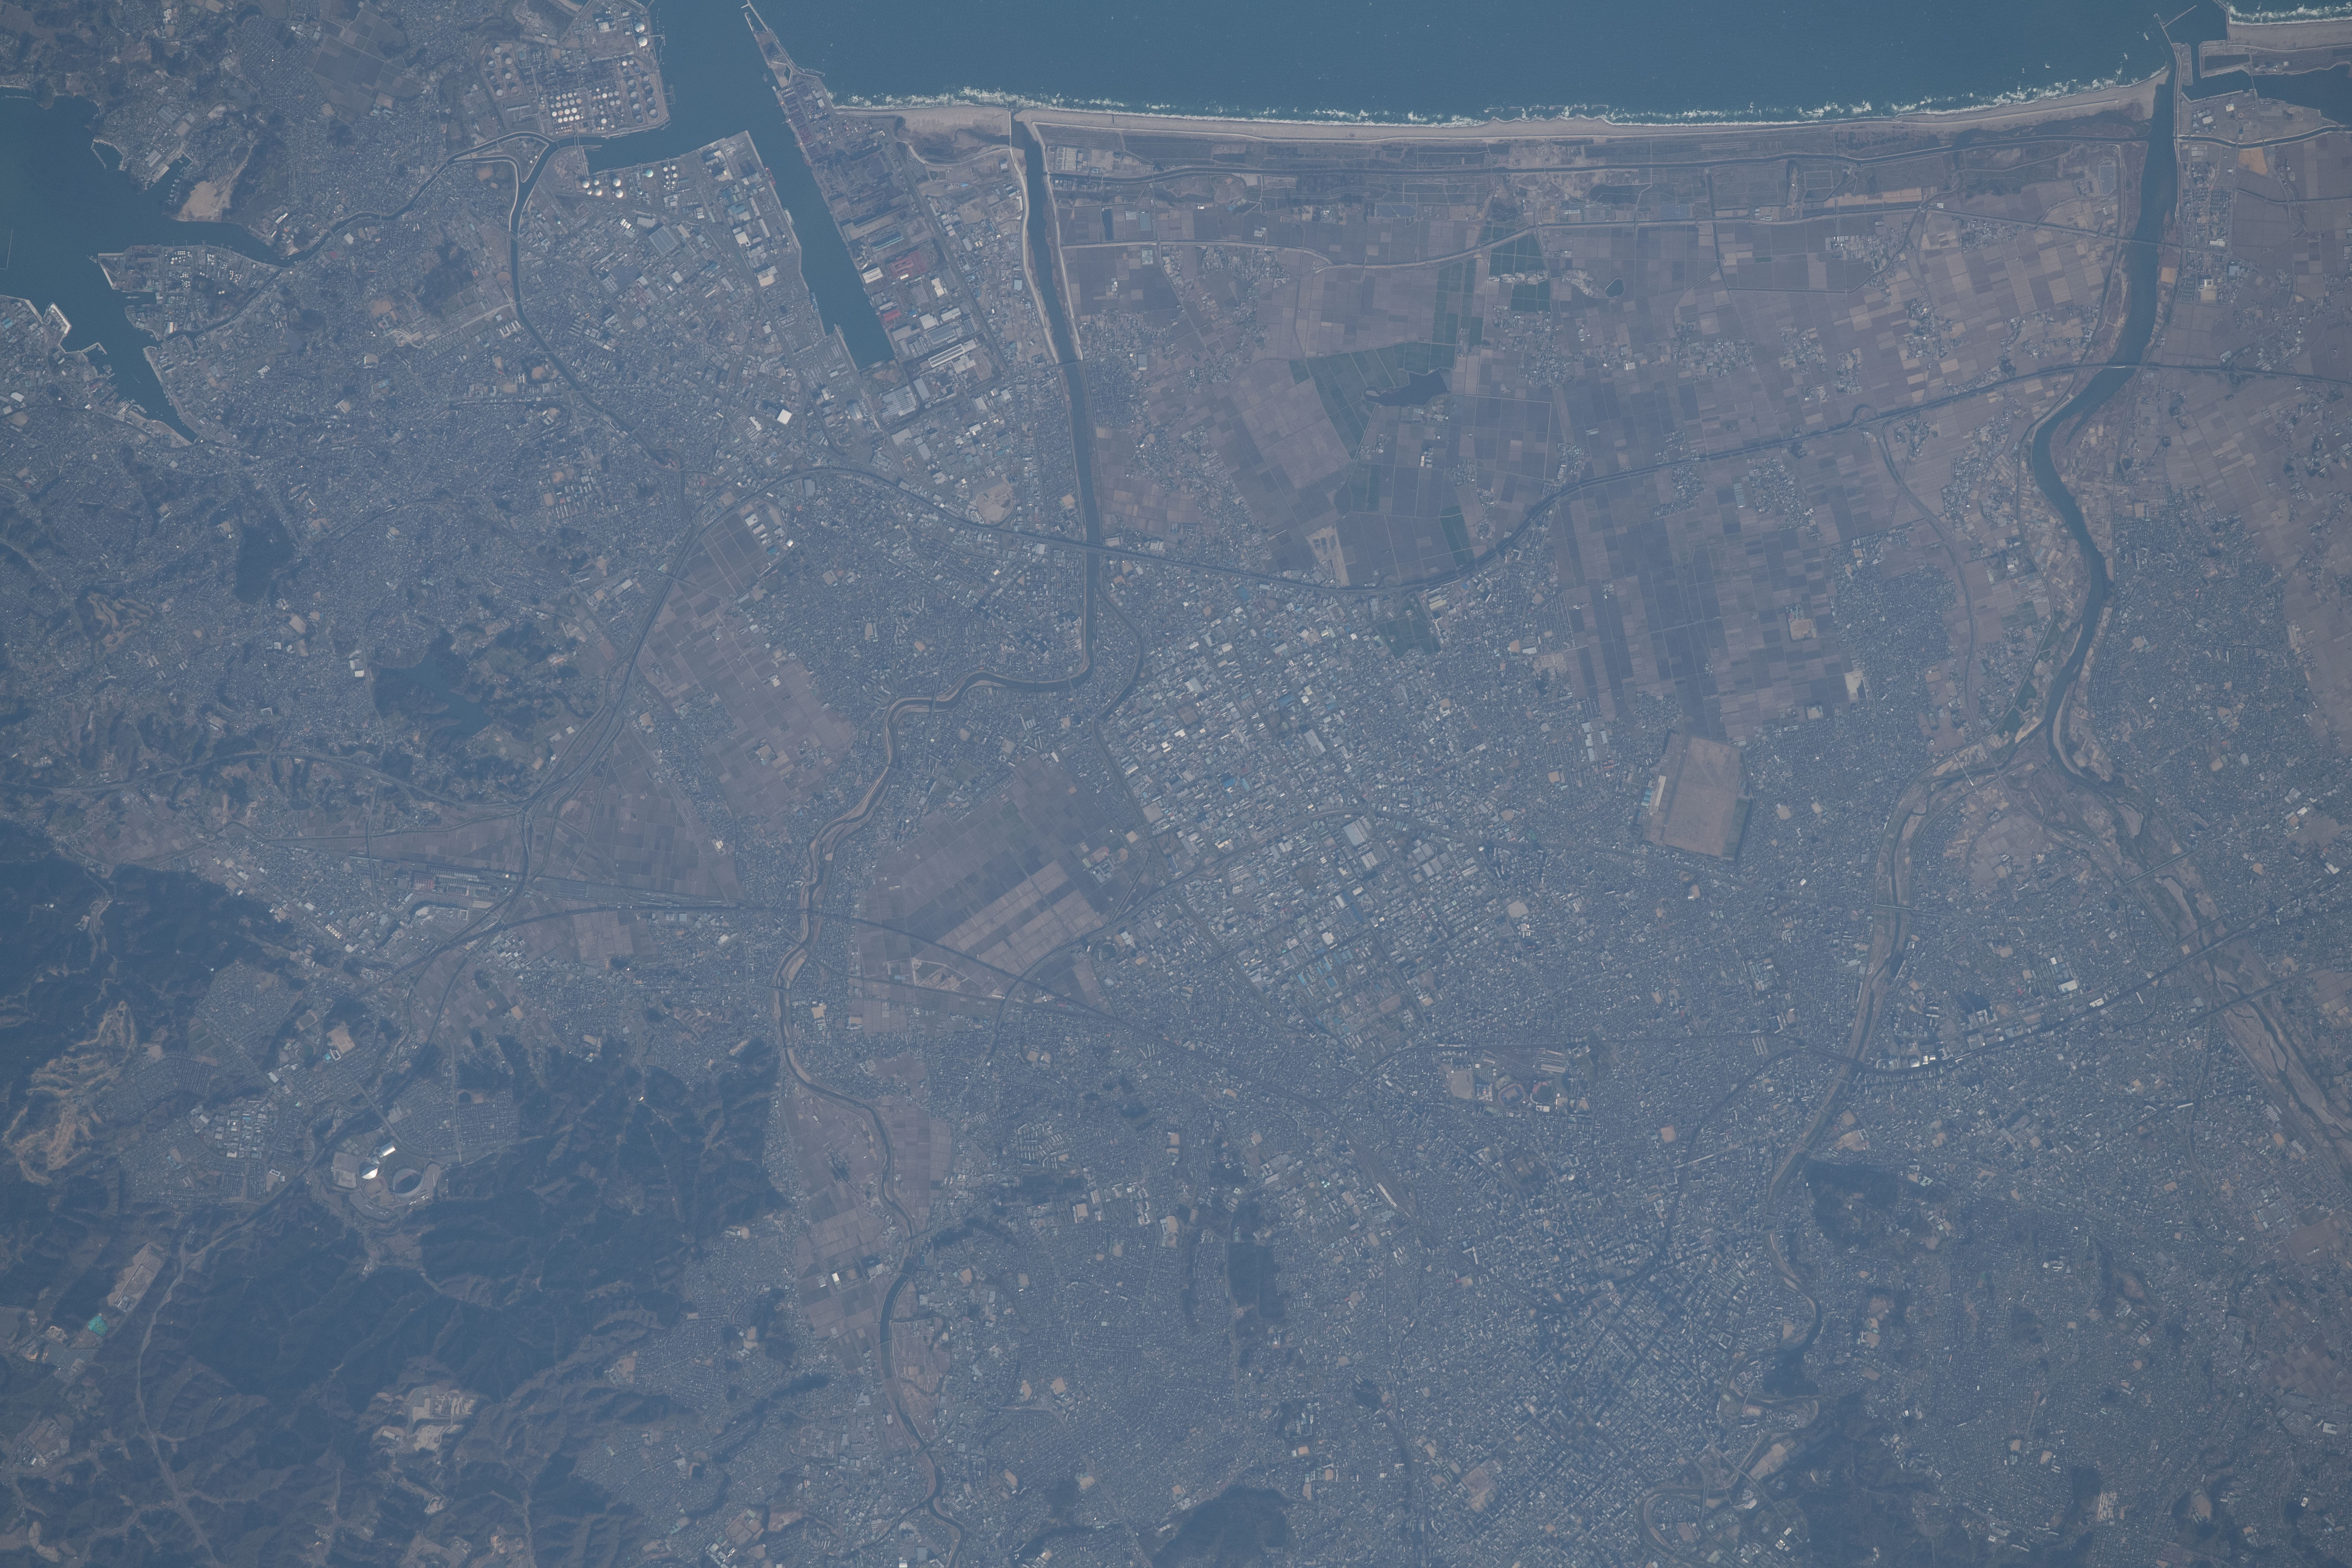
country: JAPAN
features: SENDAI CITY, SENDAI BAY, COAST, SENDAI PORT, NANAKITA RIVER, NATORI RIVER
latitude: 38.2
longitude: 140.9
